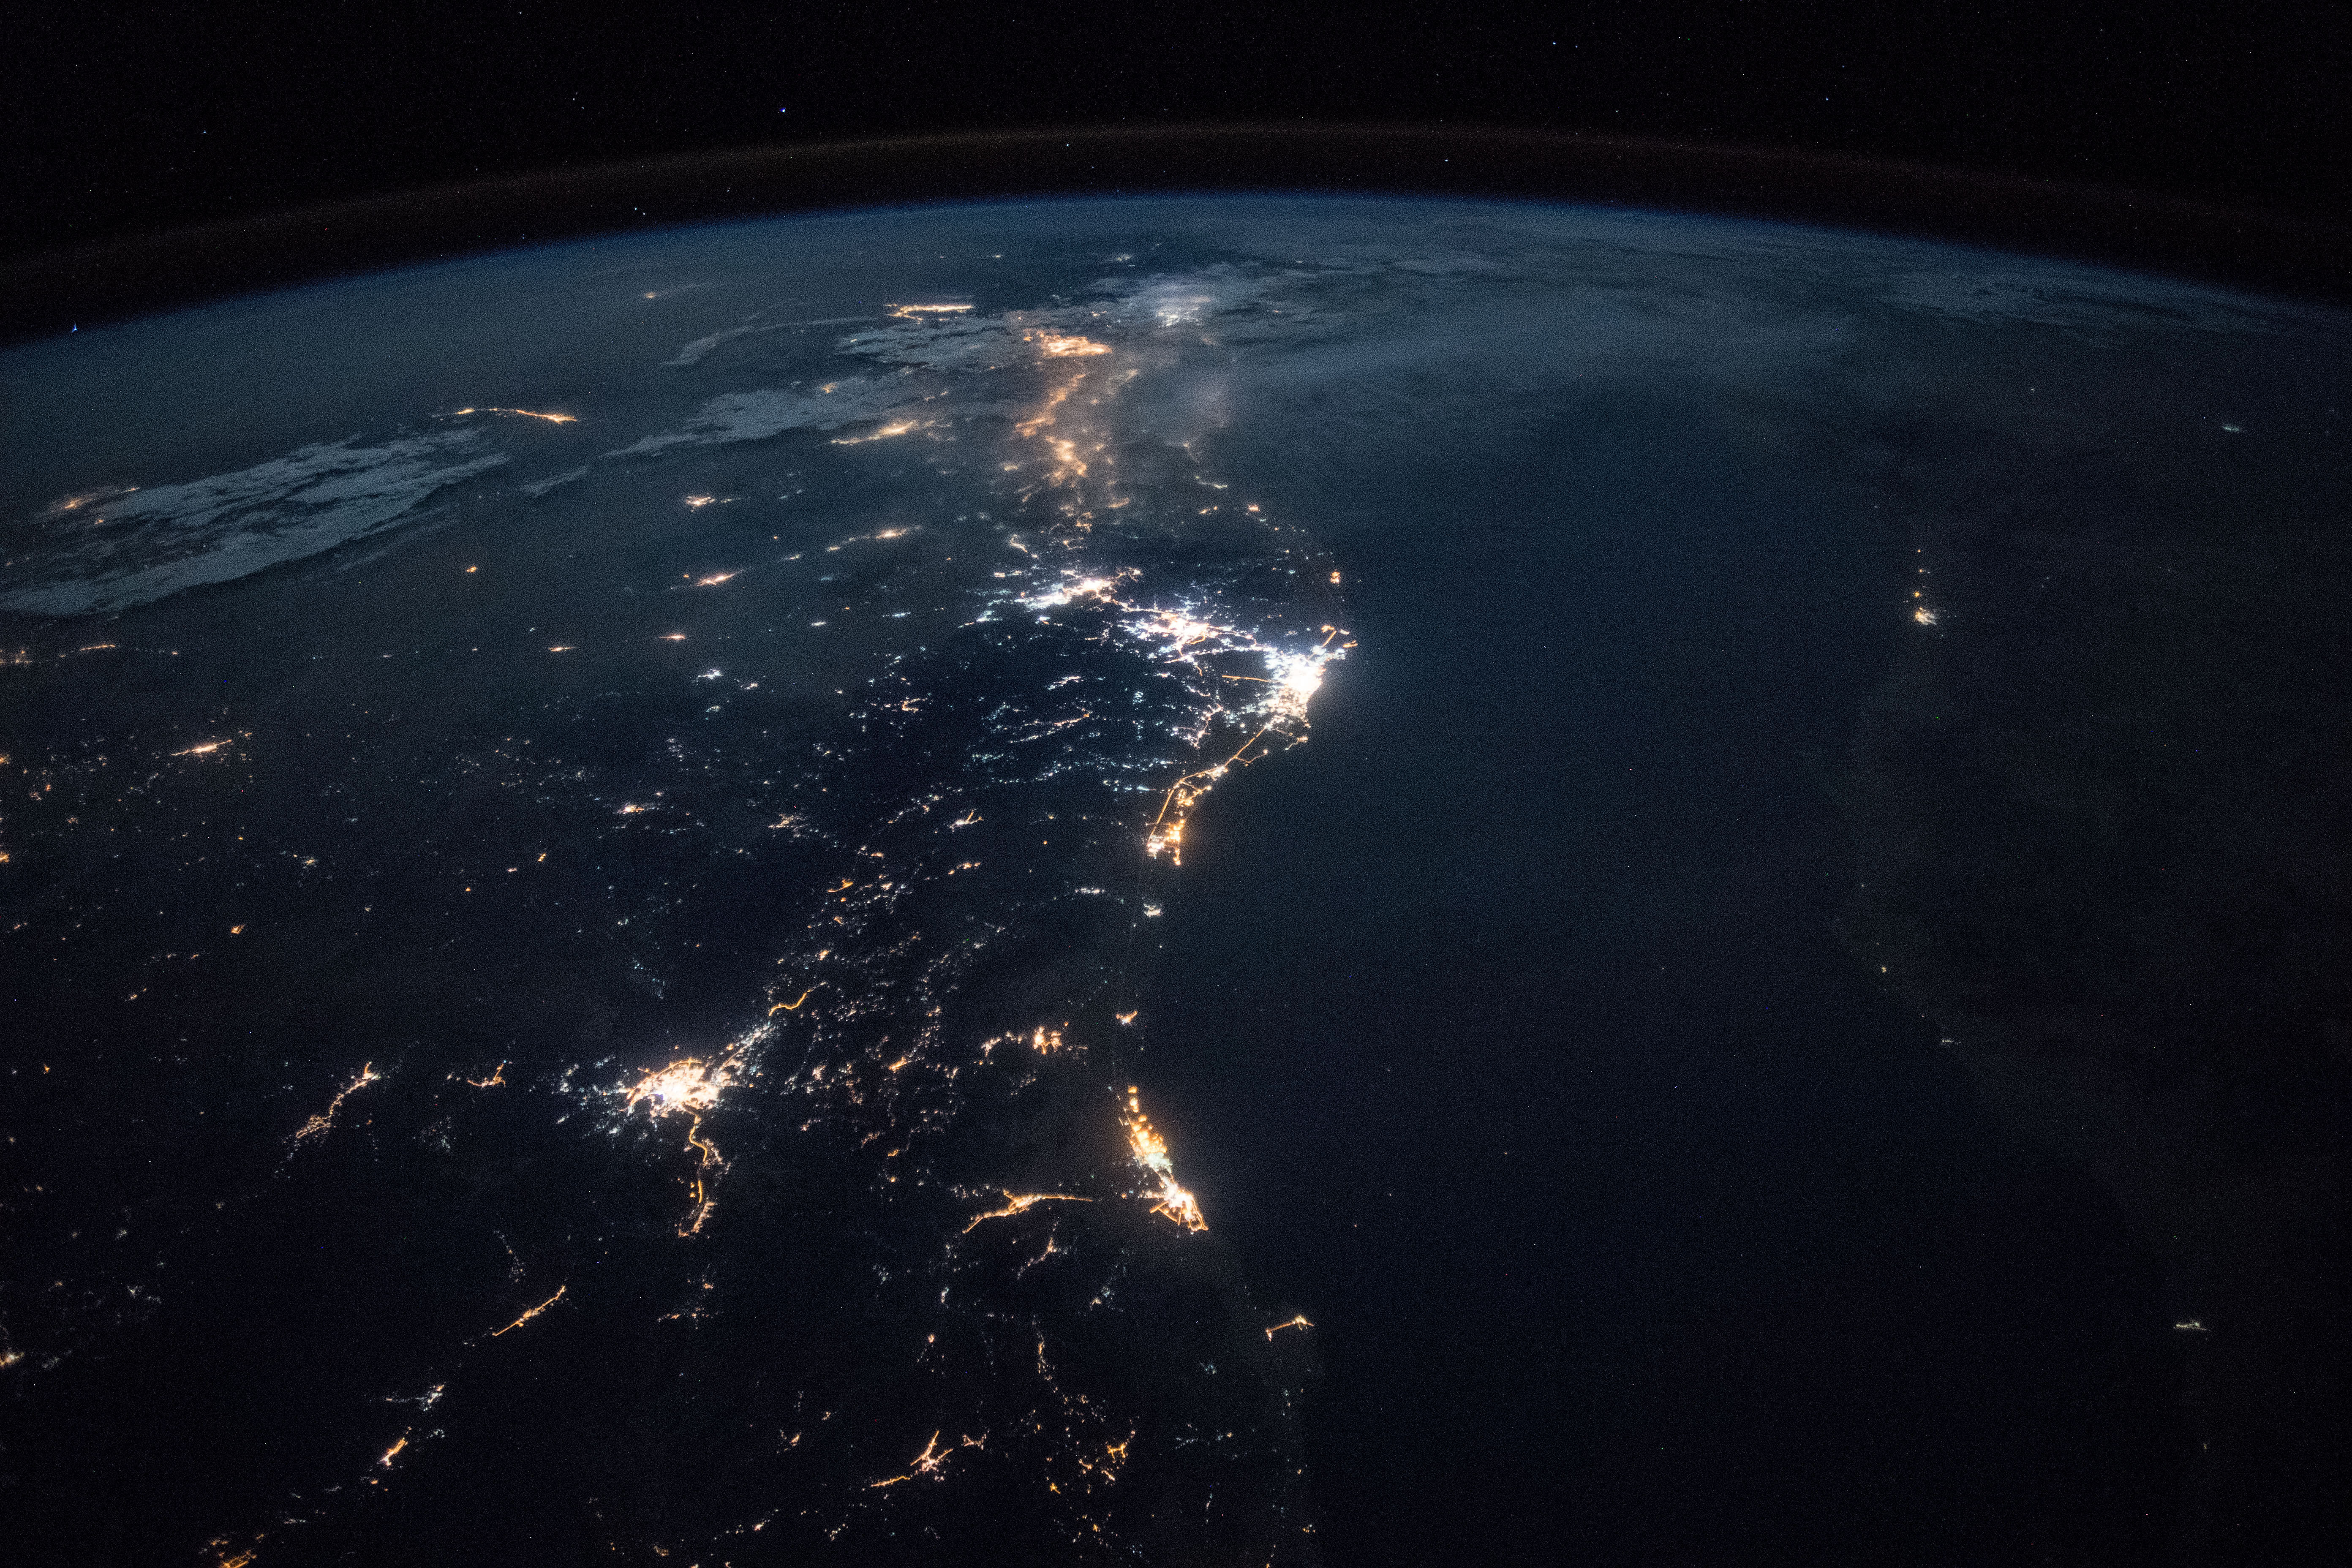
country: SAUDI ARABIA
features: PORT SUDAN, YANBU CITY, RED SEA, MEDINA CITY, JEDDAH CITY, NUBIAN DESERT, MECCA CITY, NIGHT, EARTH LIMB
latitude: 21.9
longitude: 39.1
